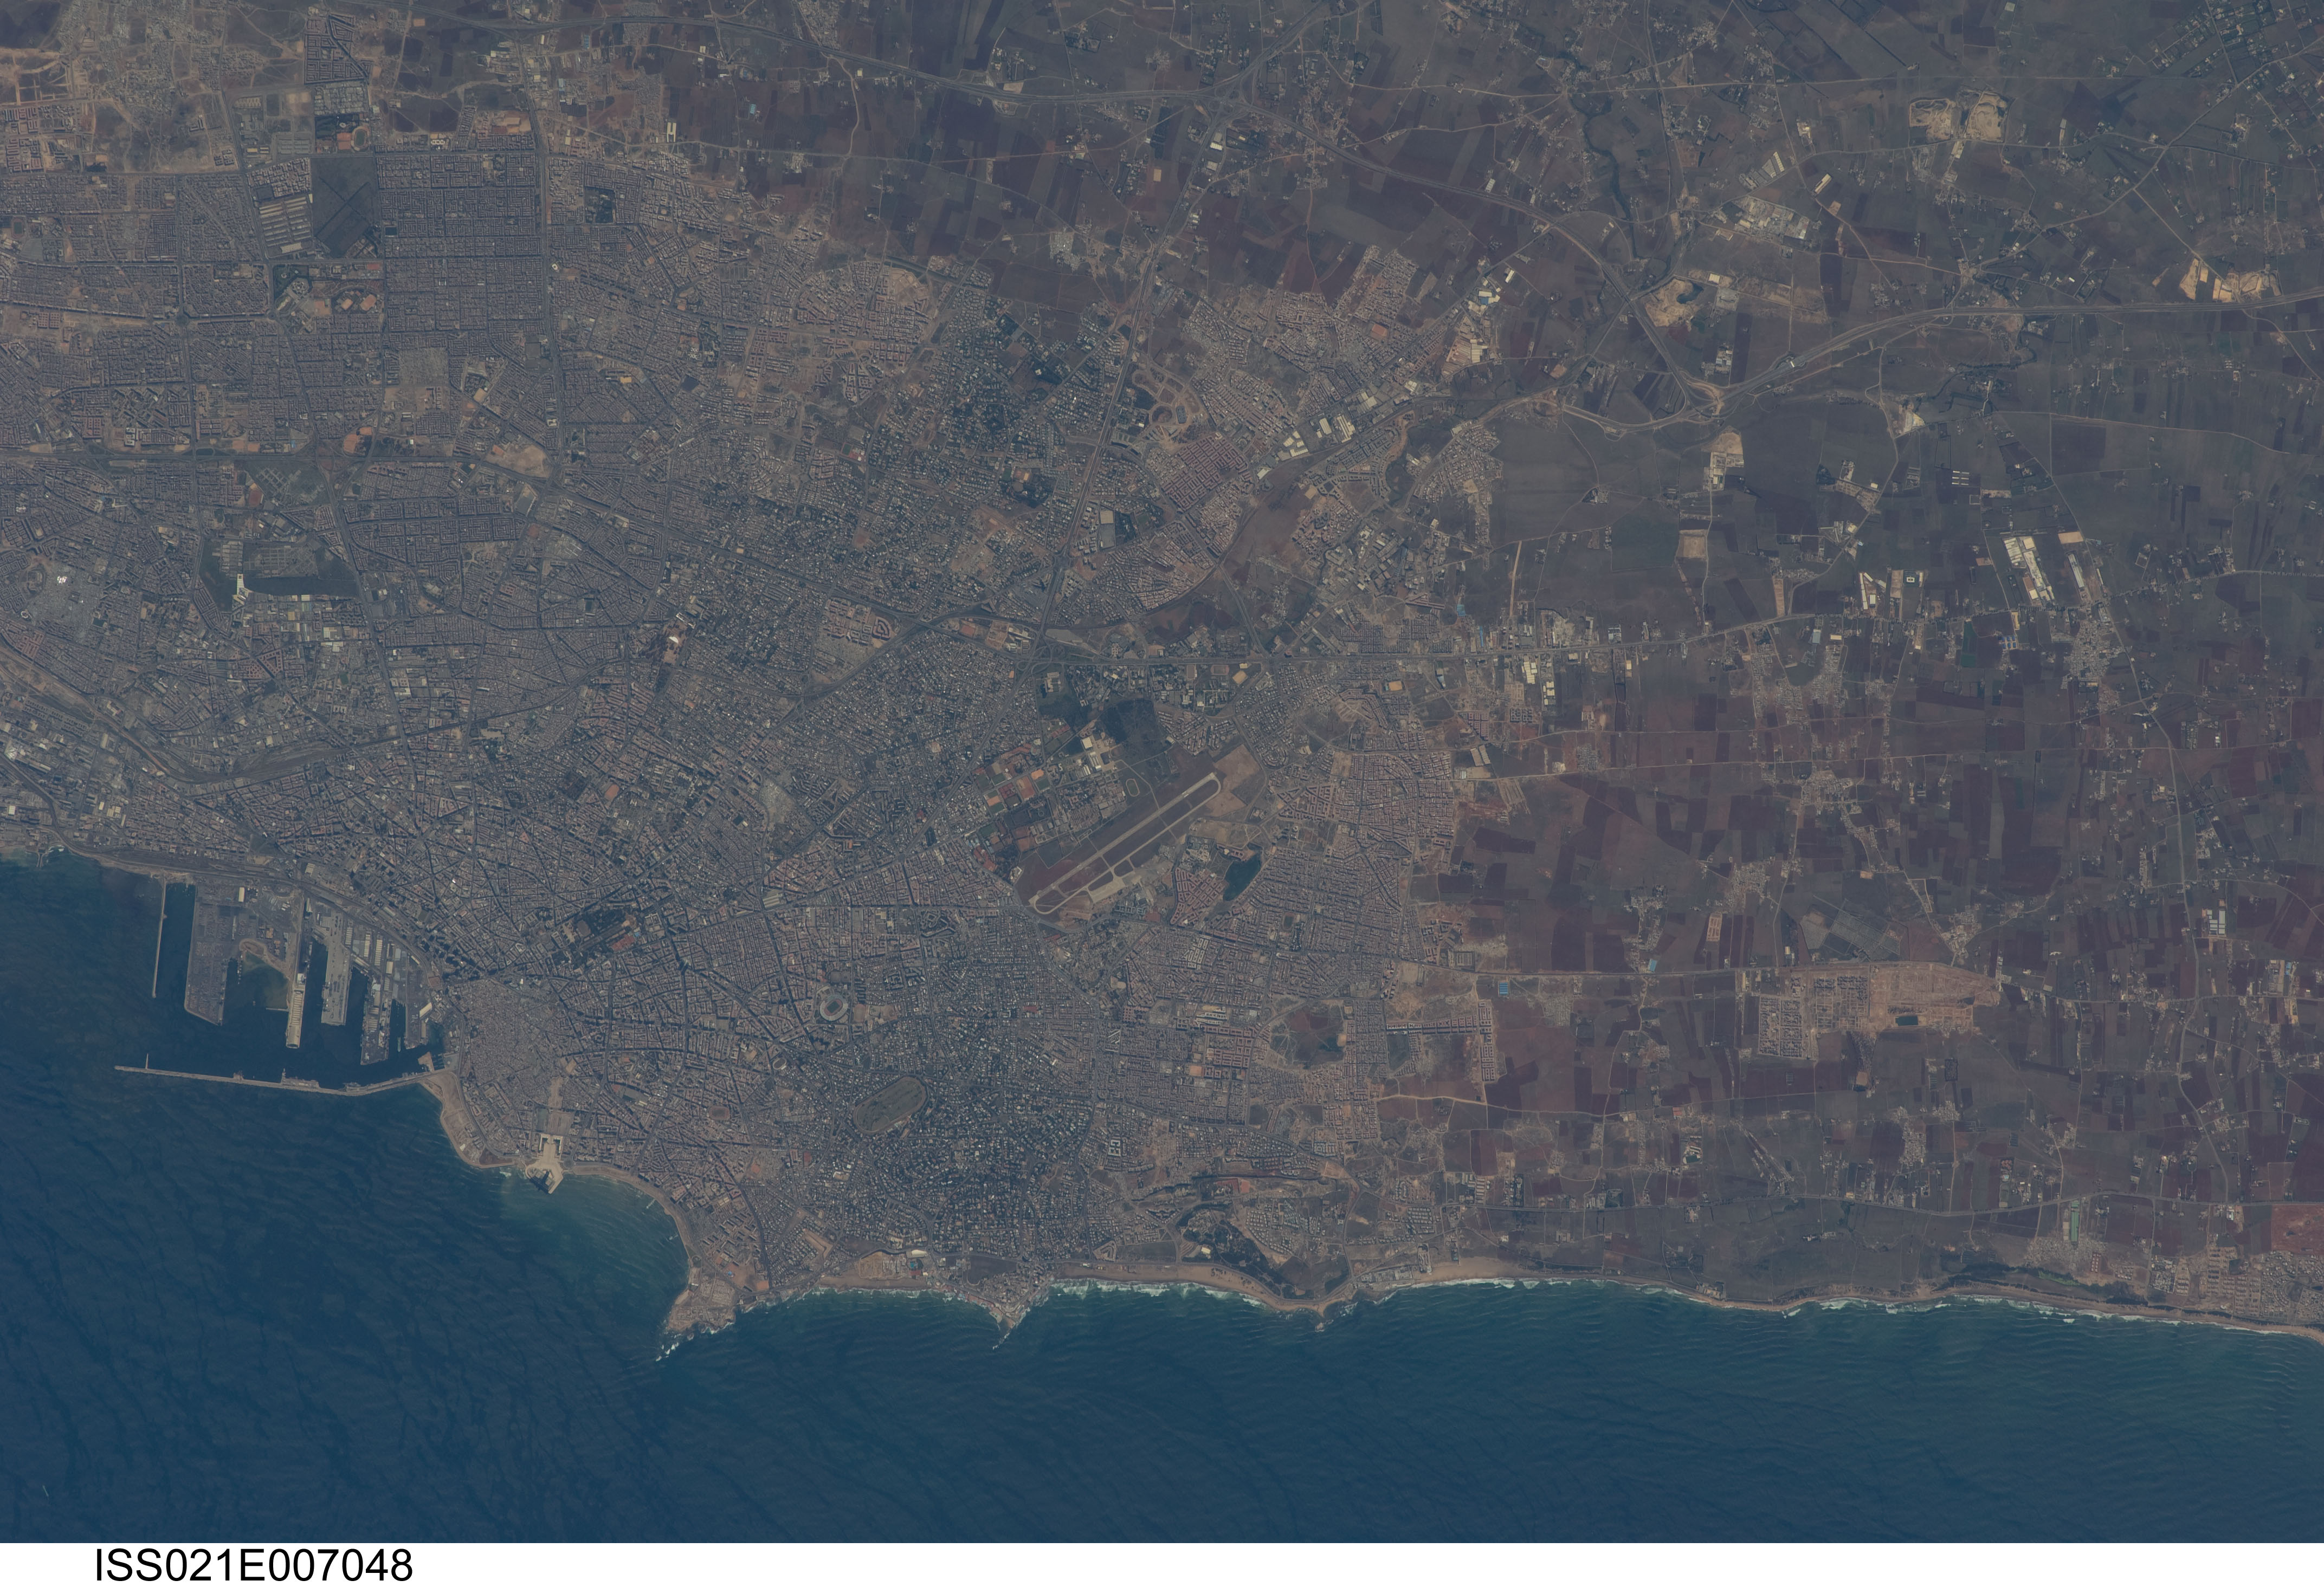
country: MOROCCO
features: ANFA AIRPORT (GMMC),CASABLANCA MOROCCO,CASABLANCA,MOROCCO,SITE OF FORMER ANFA AIRPORT
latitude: 33.5
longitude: -7.7
